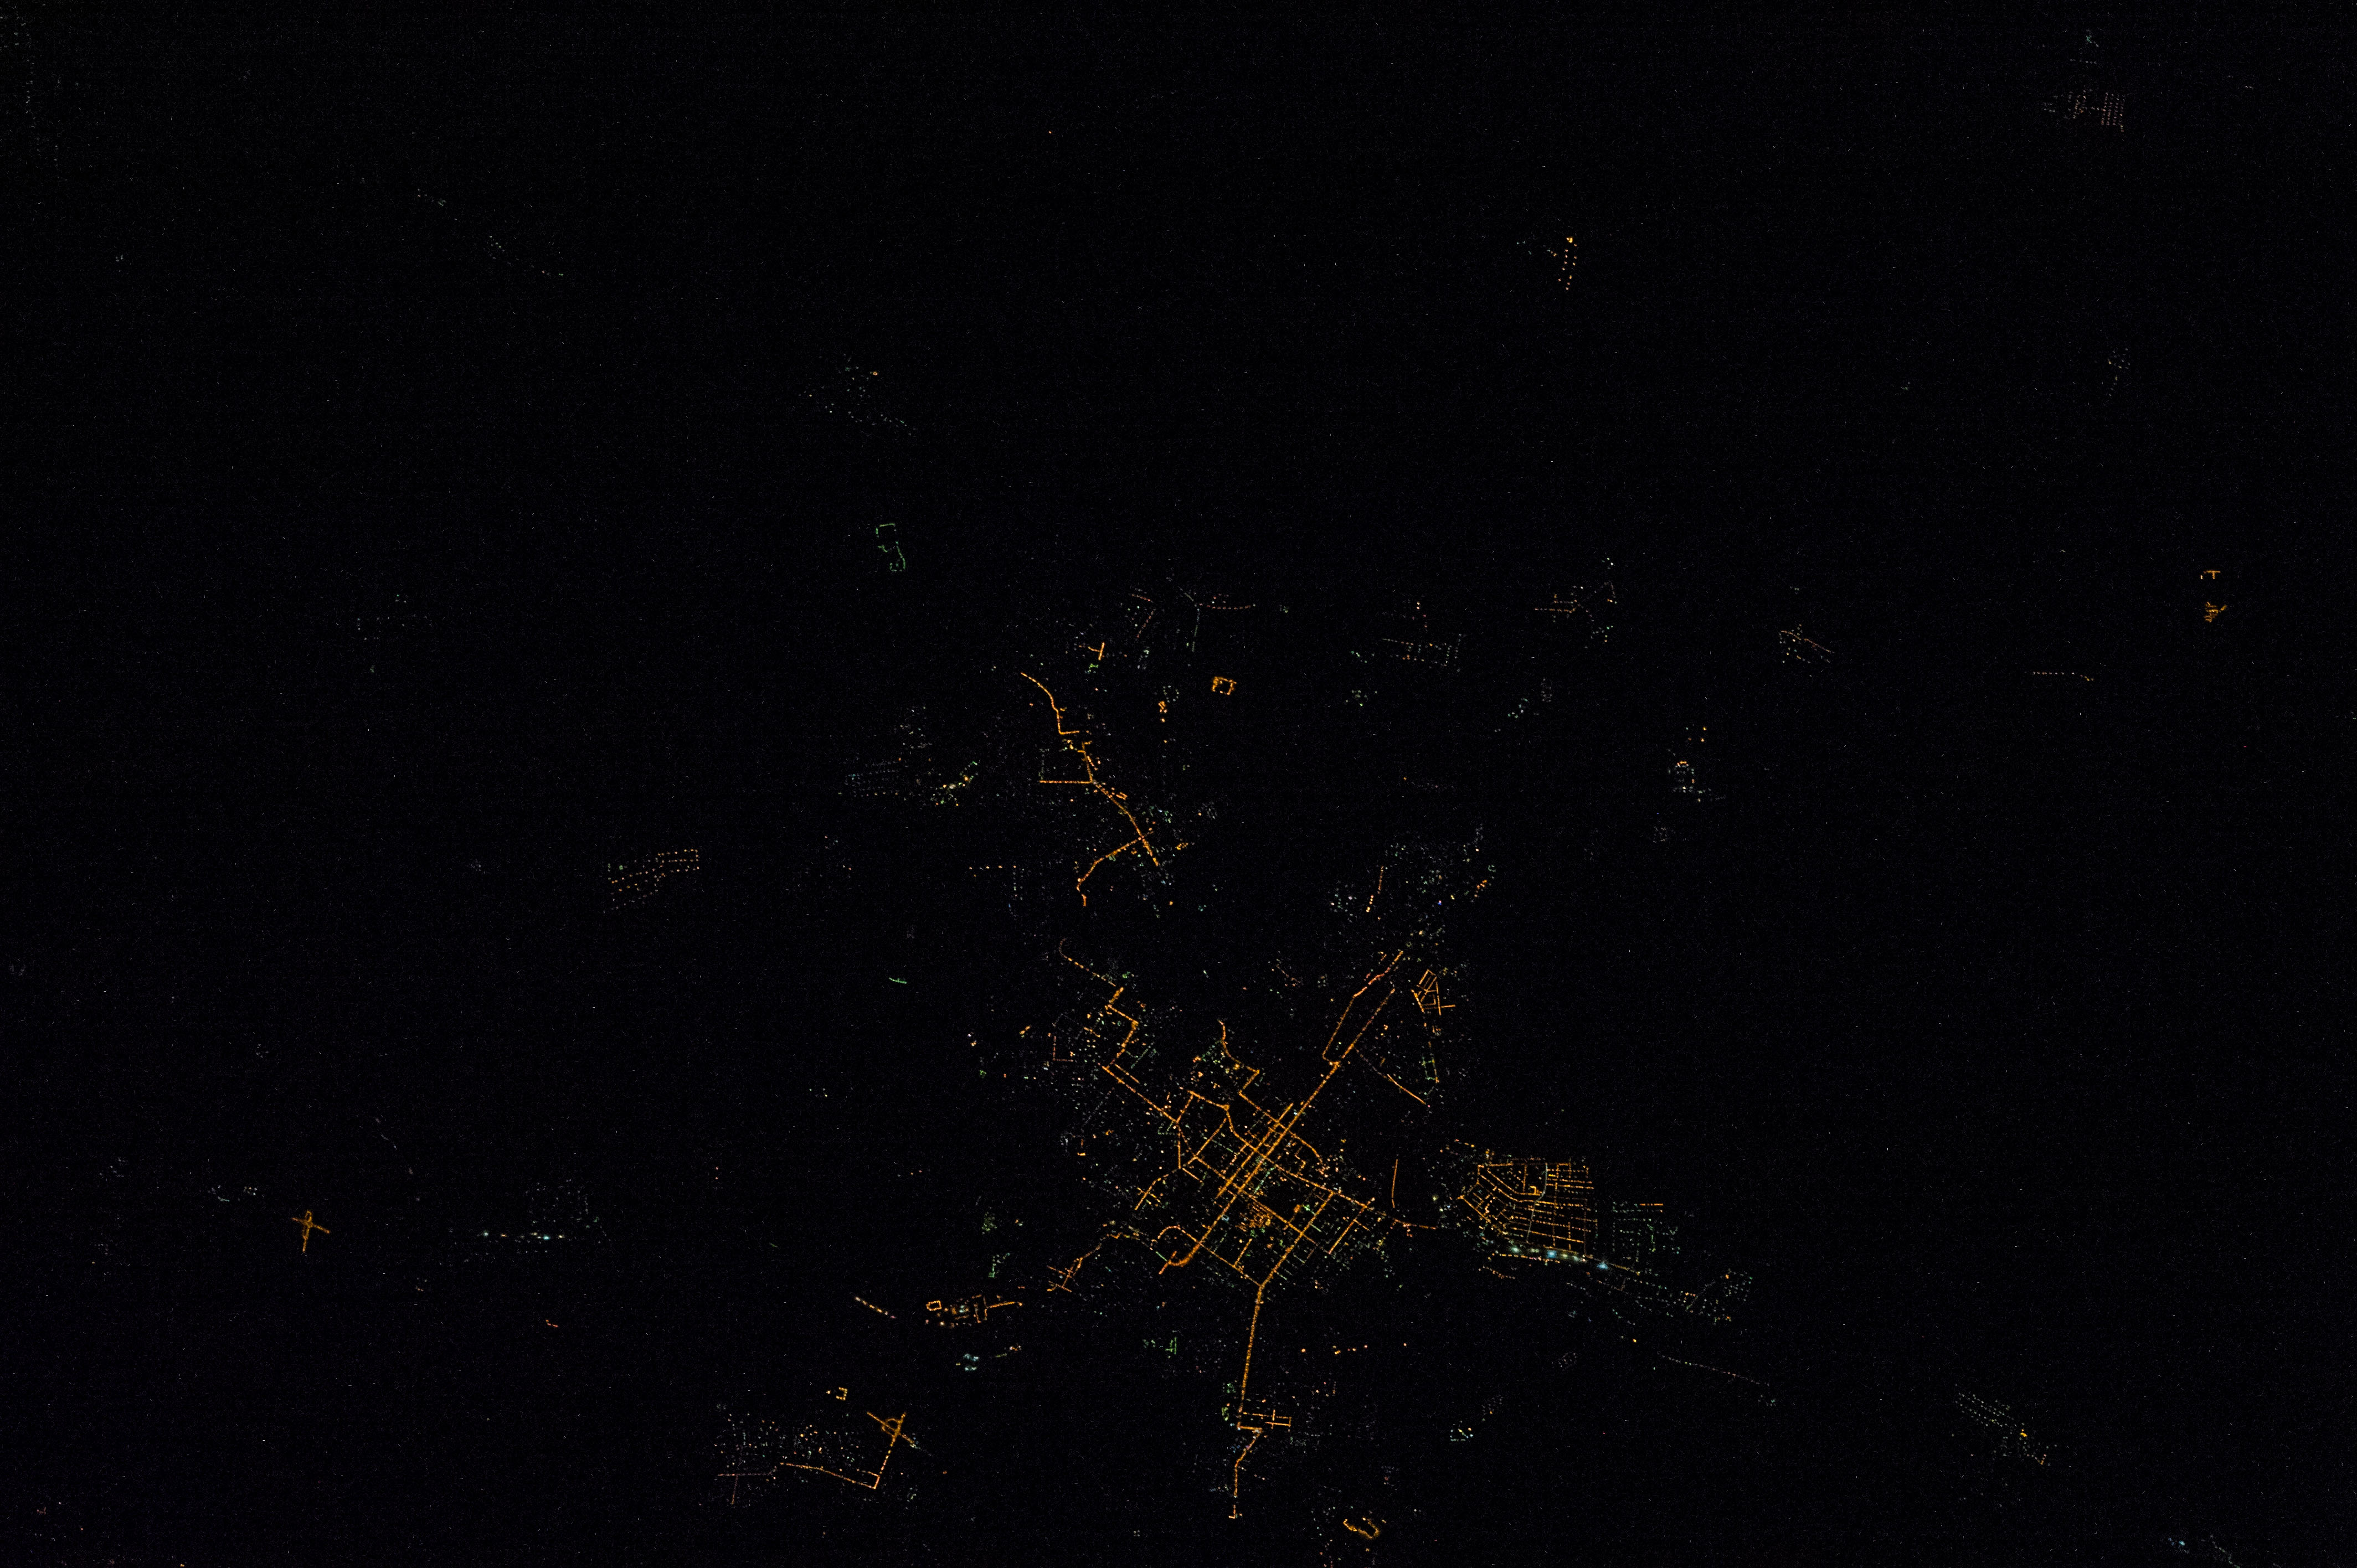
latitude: 47.5
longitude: 40.0
